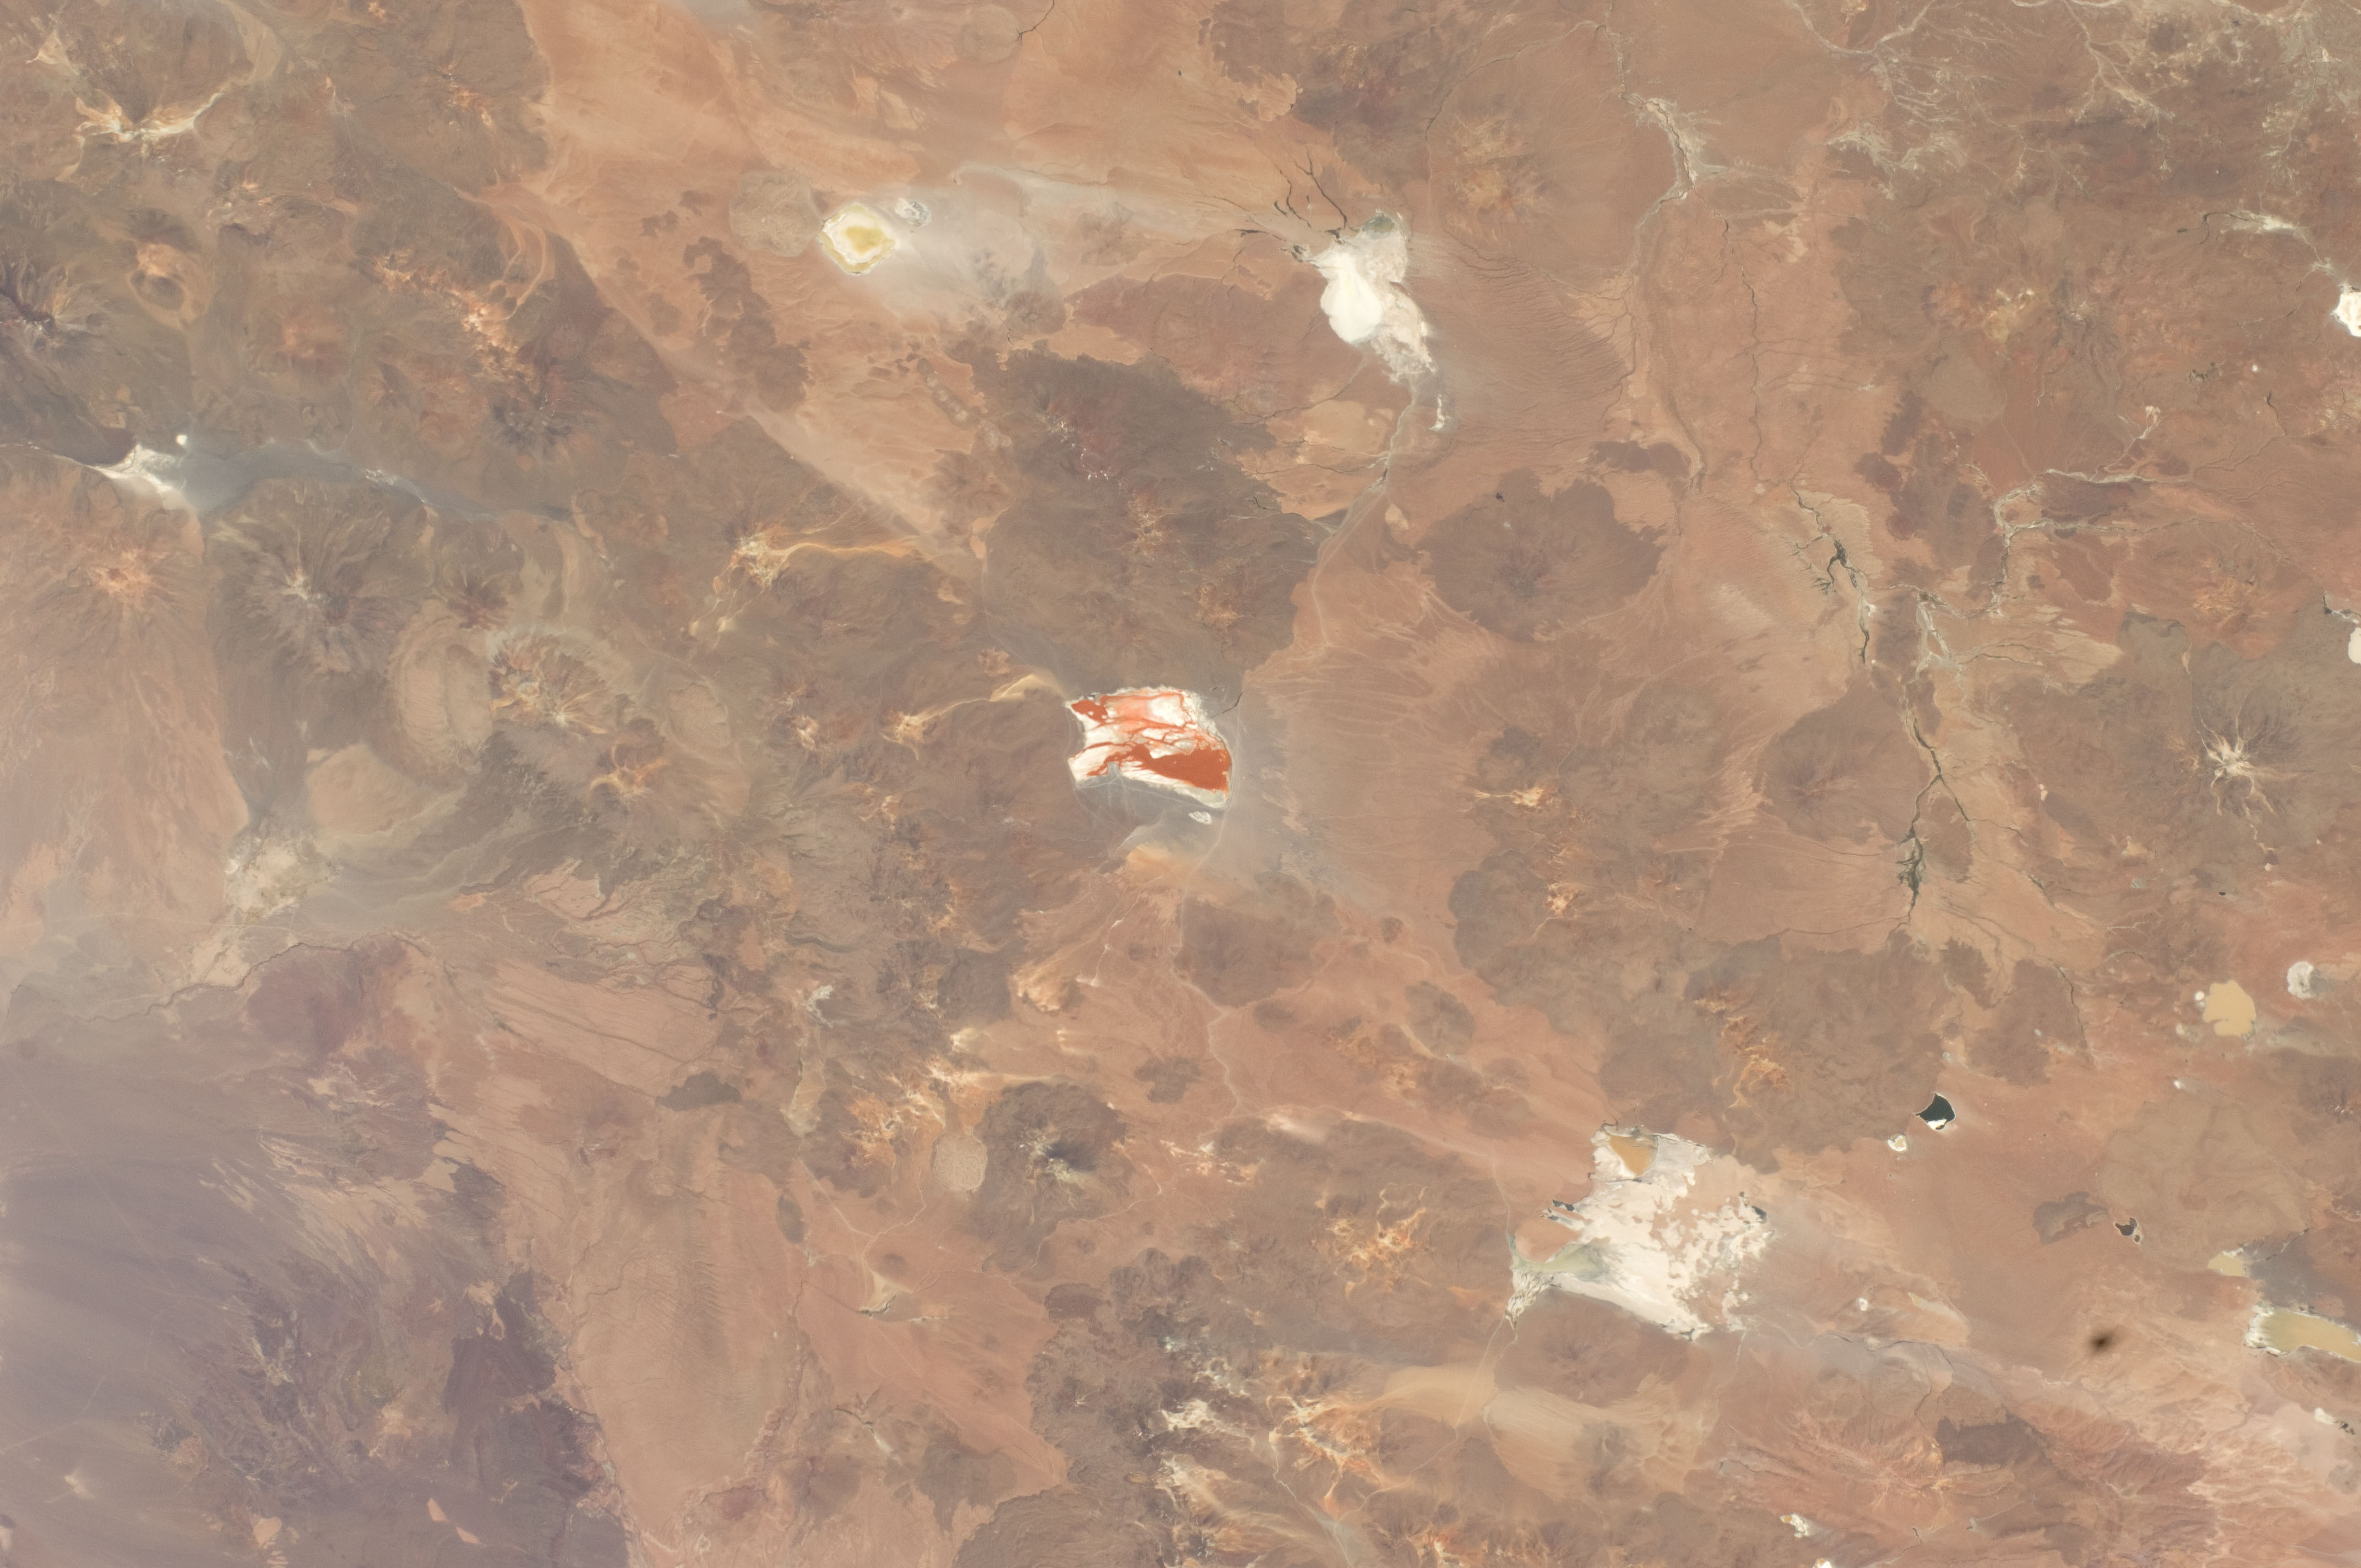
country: BOLIVIA
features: COLORADA LAKE, SALT LAKE, QARA LAKE
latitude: -22.0
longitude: -67.5
